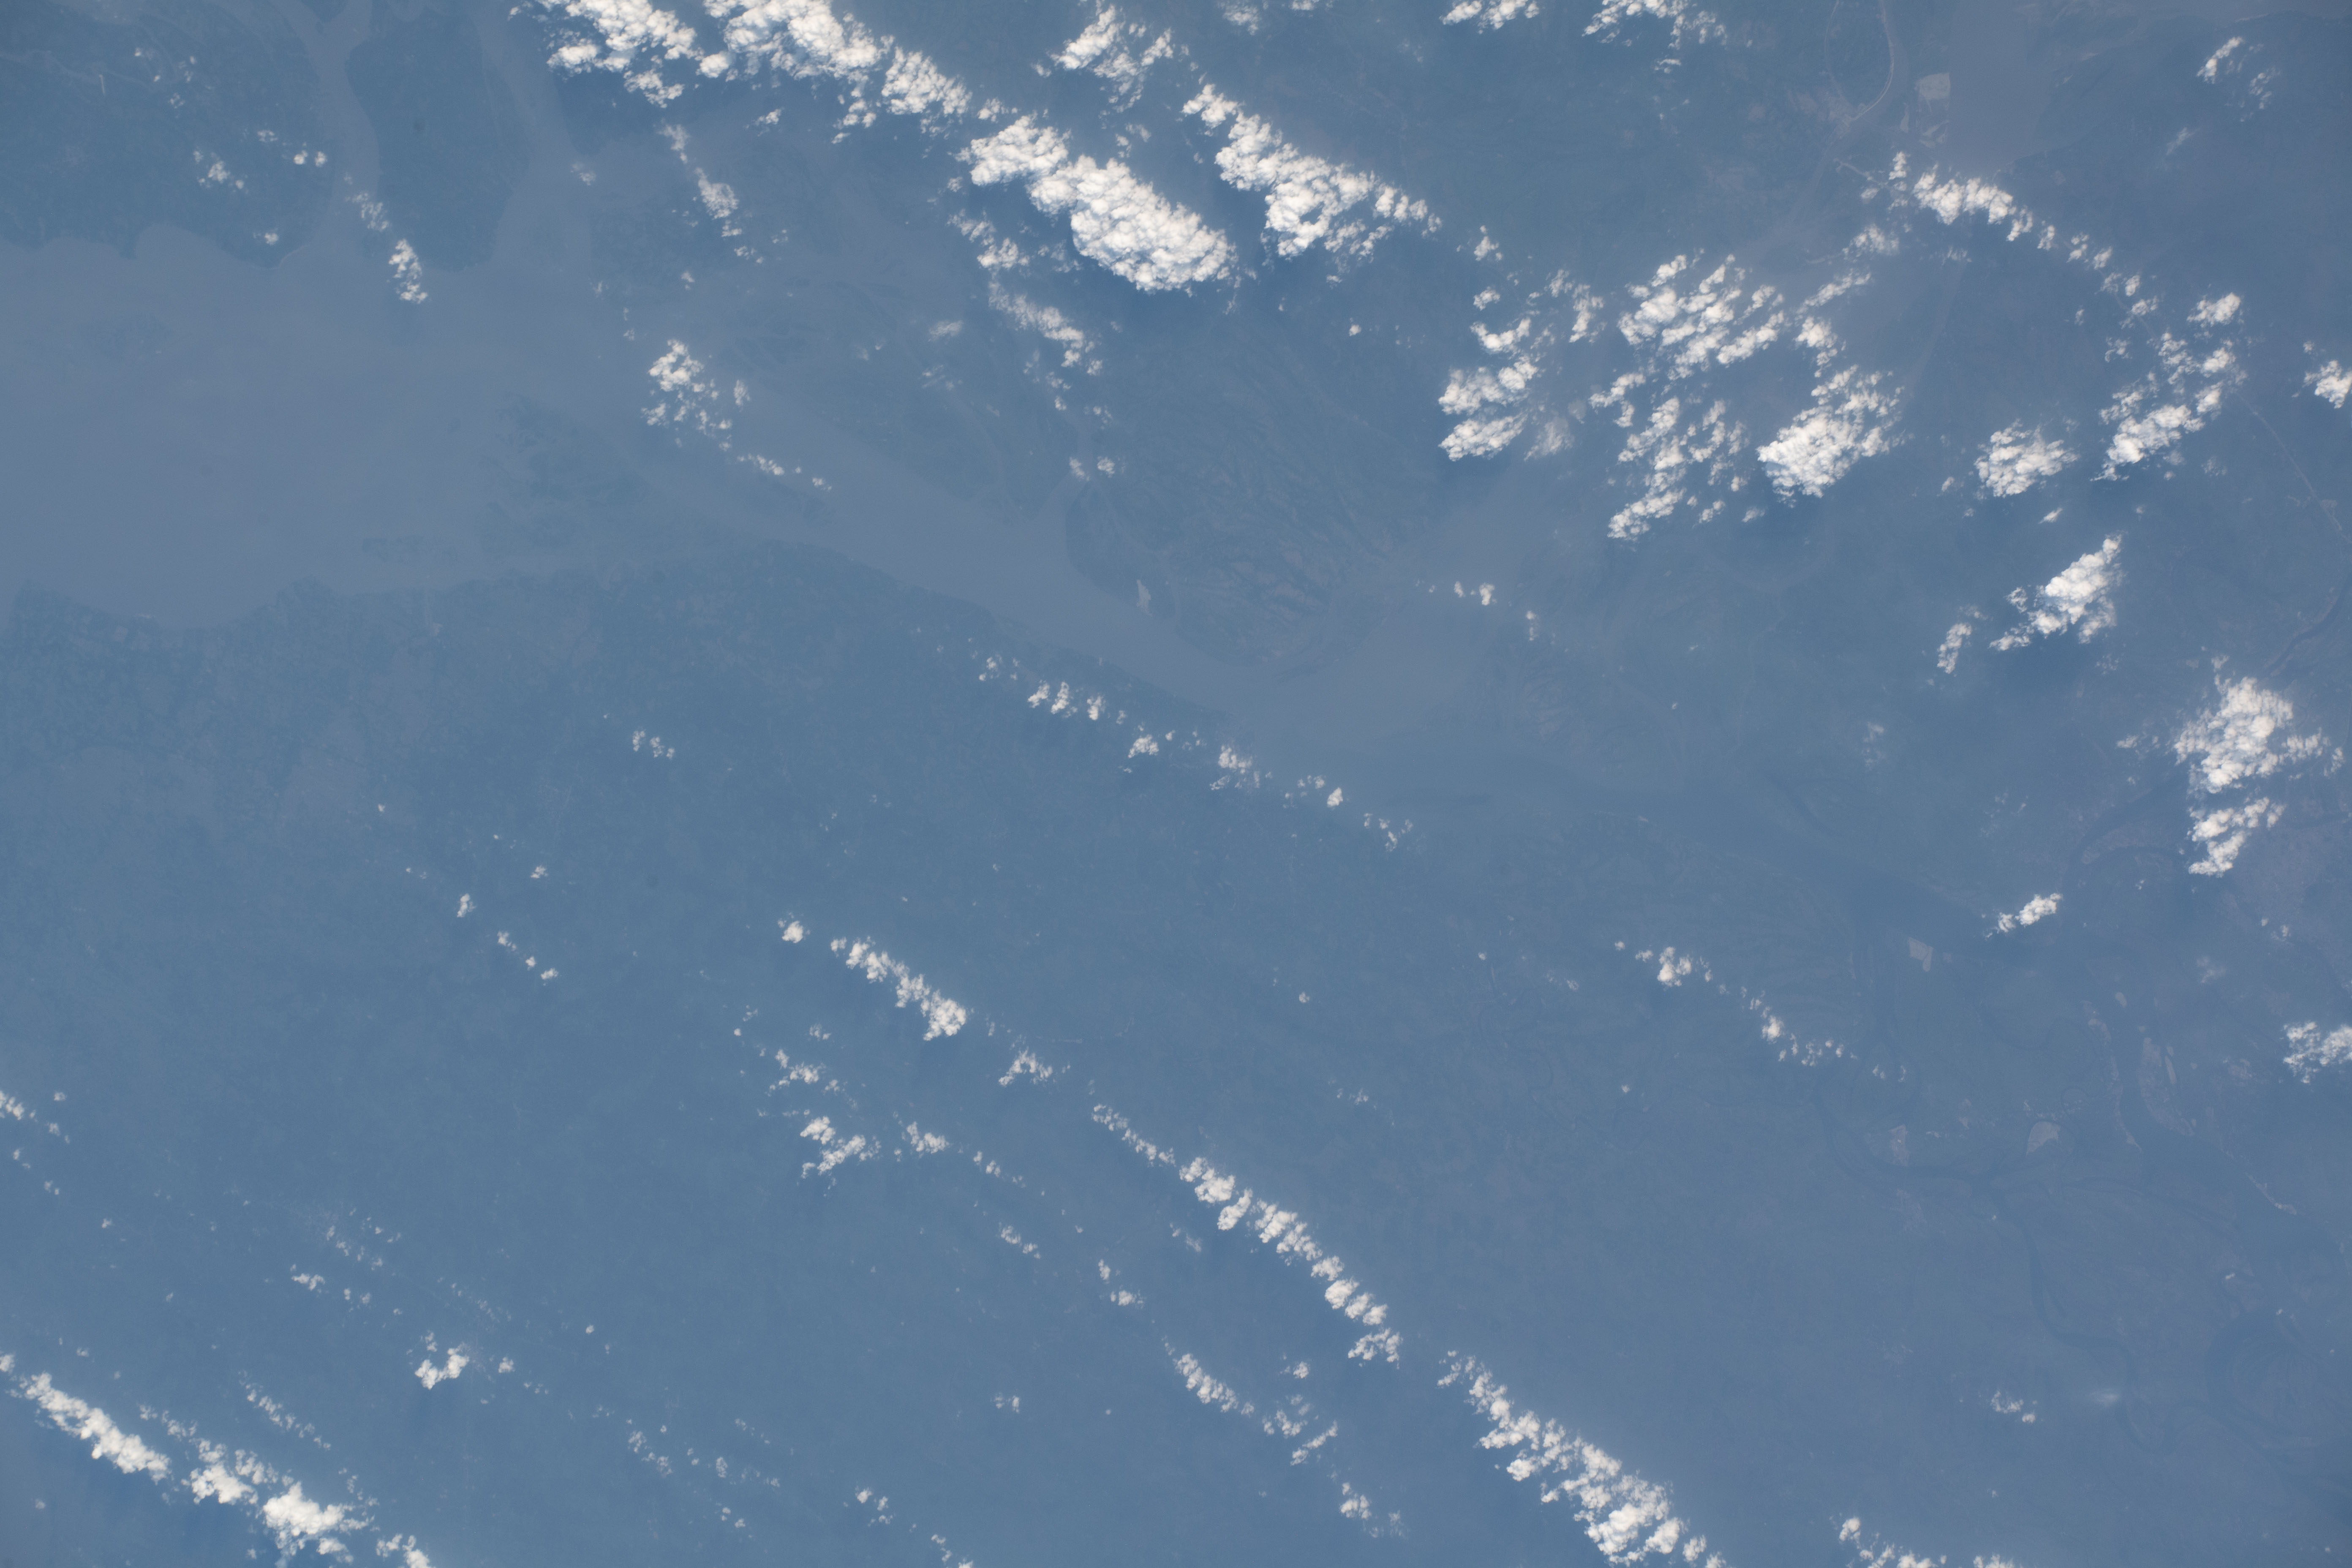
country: BANGLADESH
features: FLOODING, PADMA RIVER, MEGHNA RIVER
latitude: 23.2
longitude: 90.7
